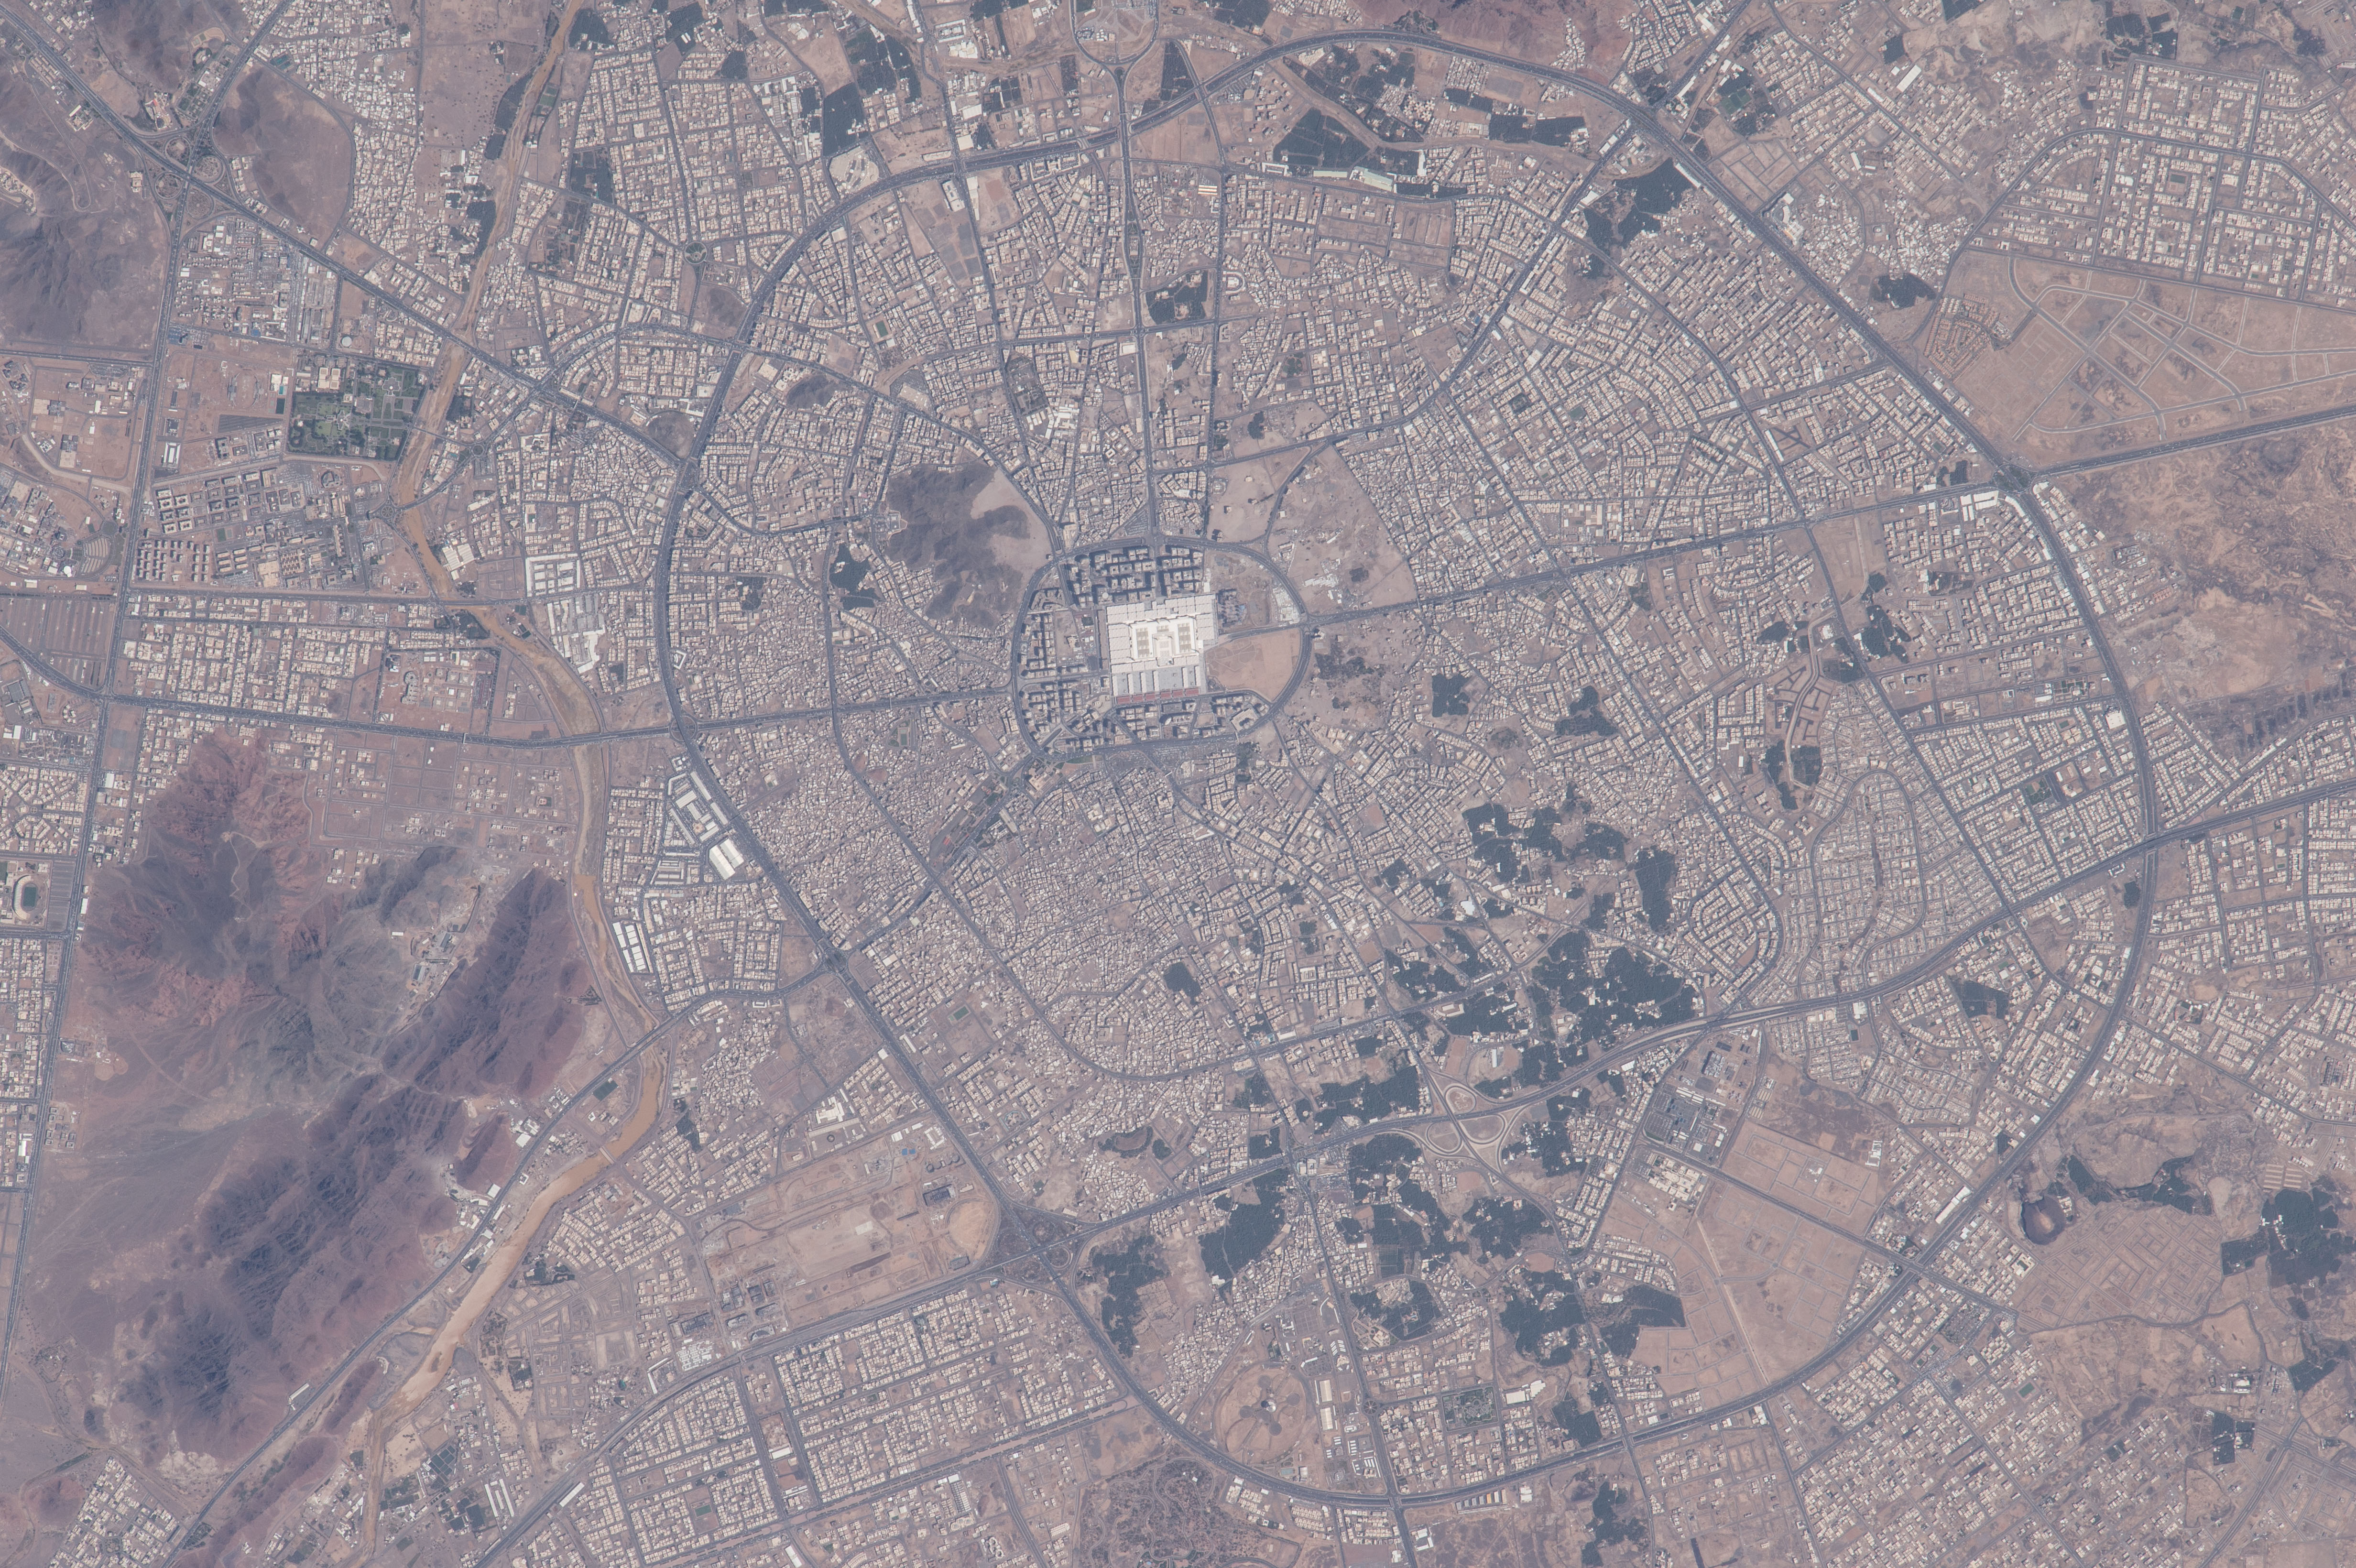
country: SAUDI ARABIA
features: MEDINA, PROPHET'S MOSQUE, ROADS
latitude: 24.4
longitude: 39.5
